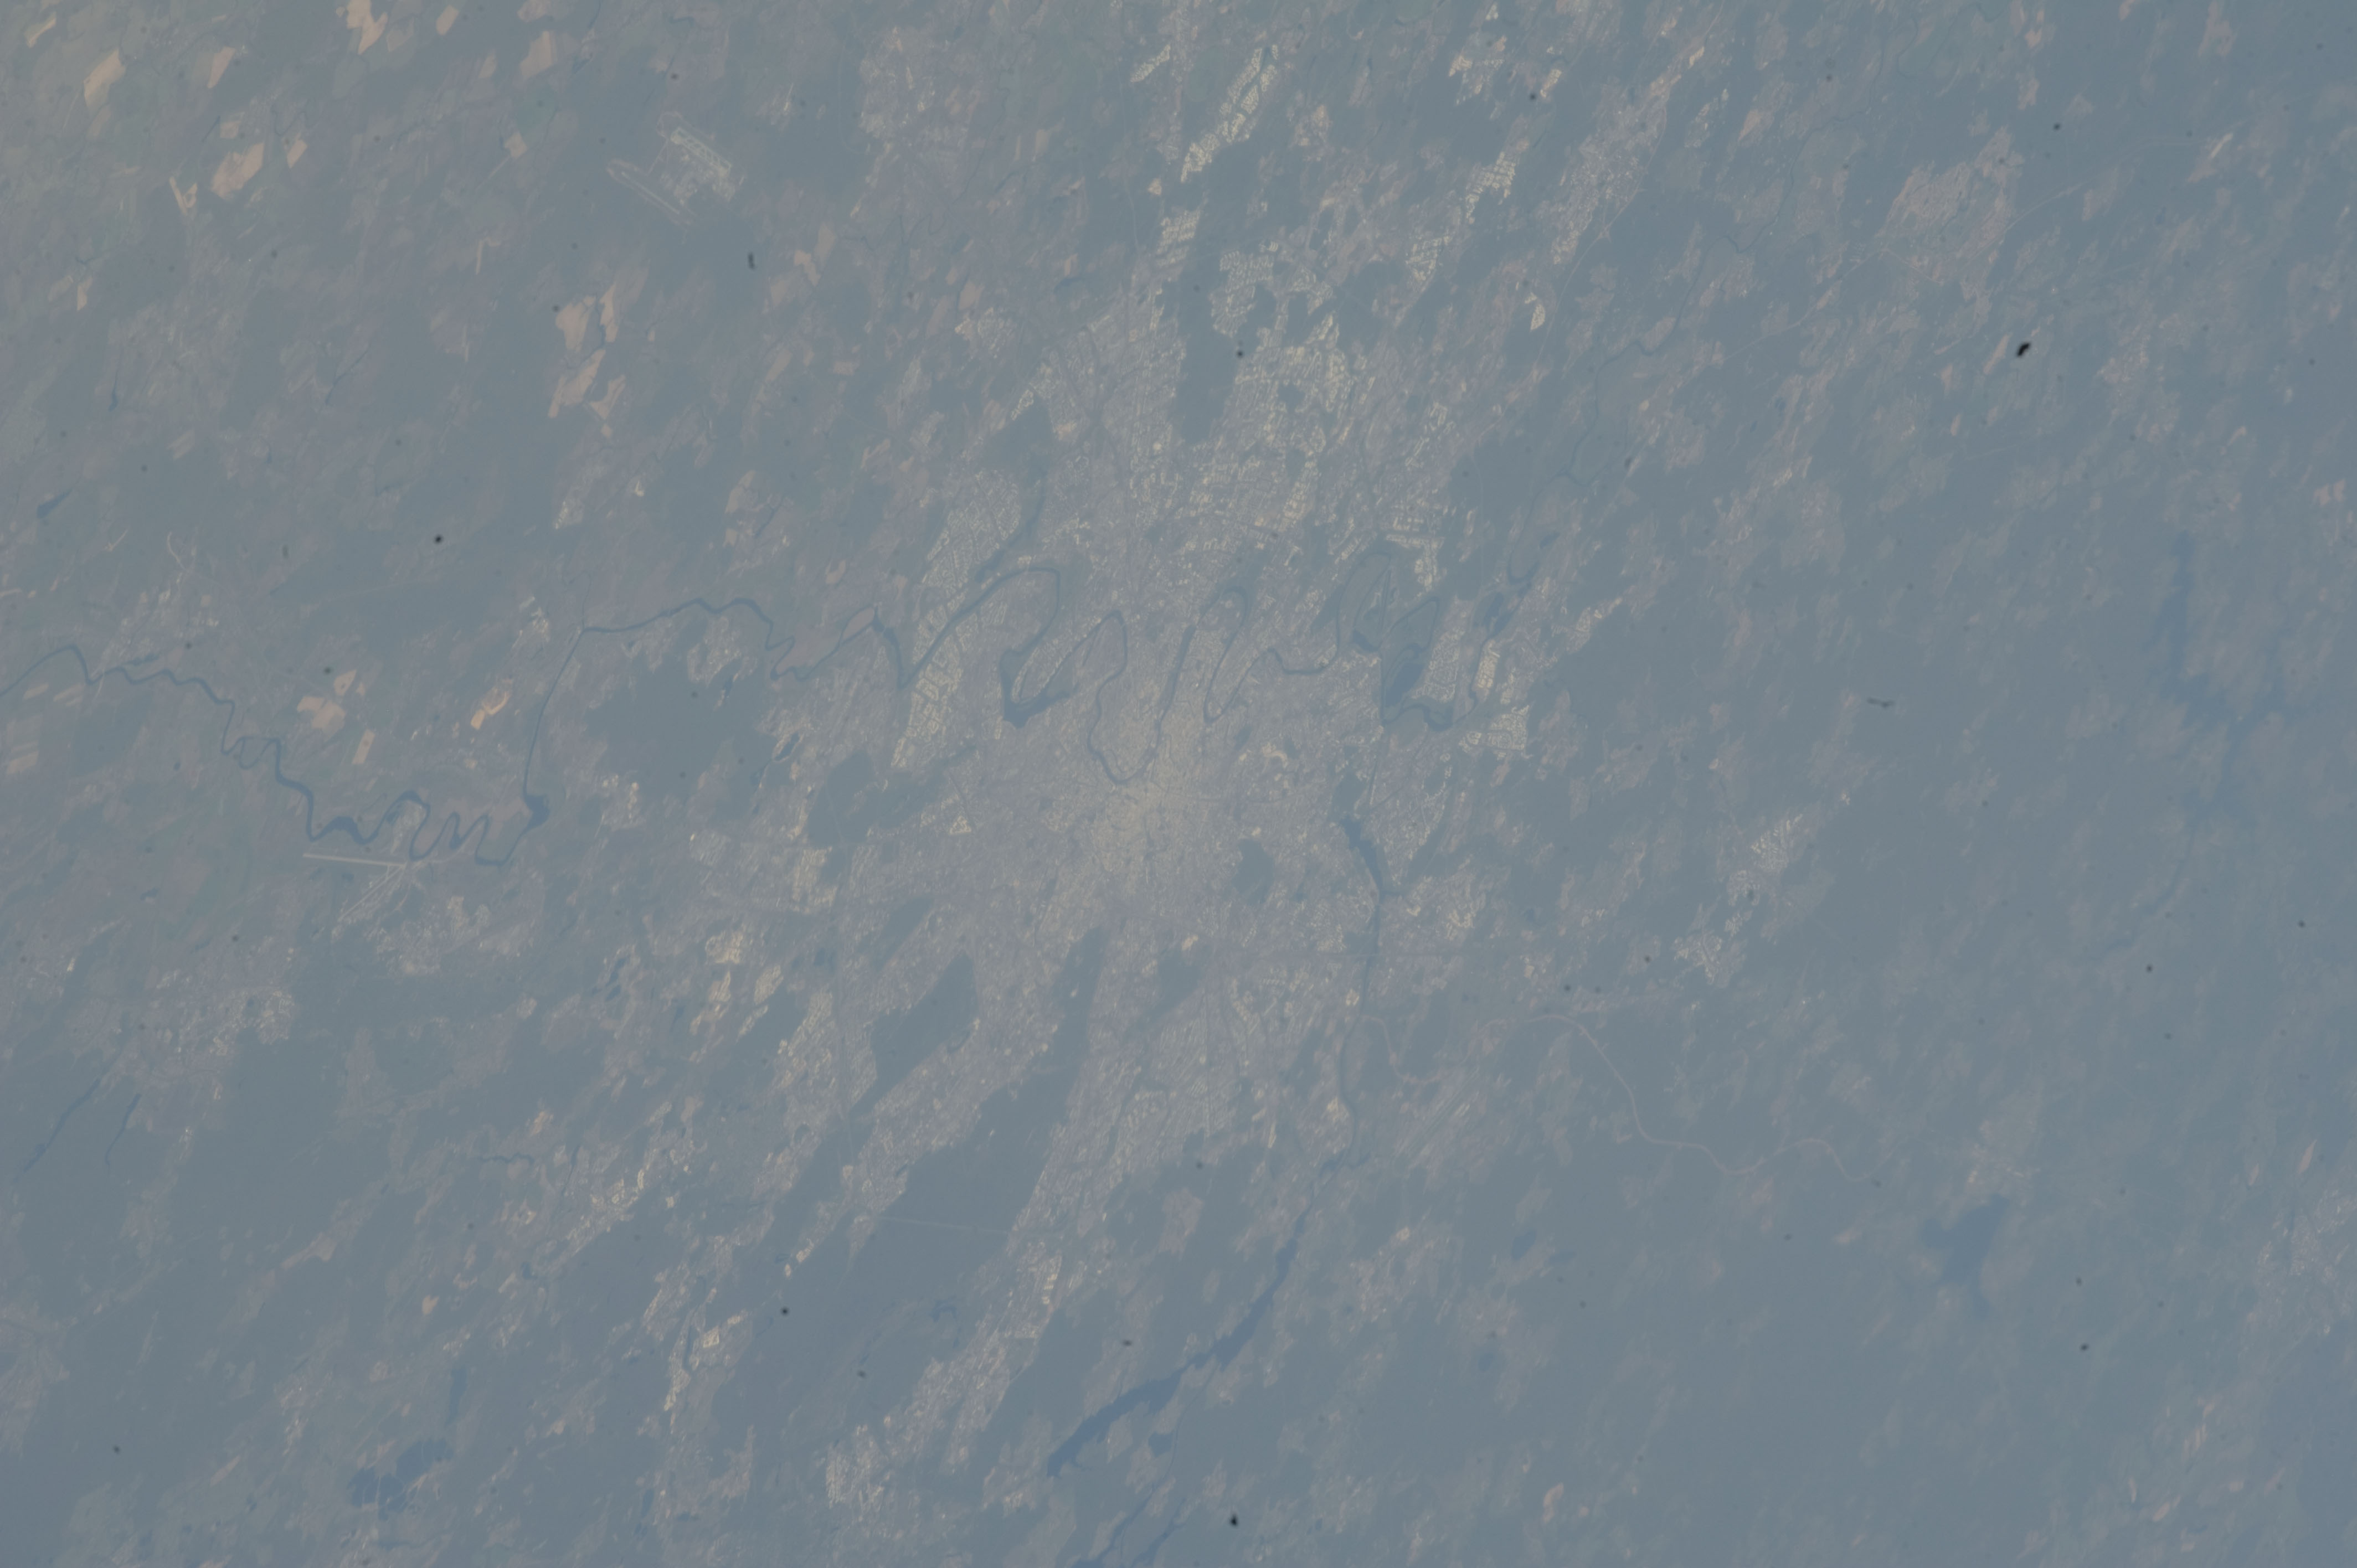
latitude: 55.8
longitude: 37.5
